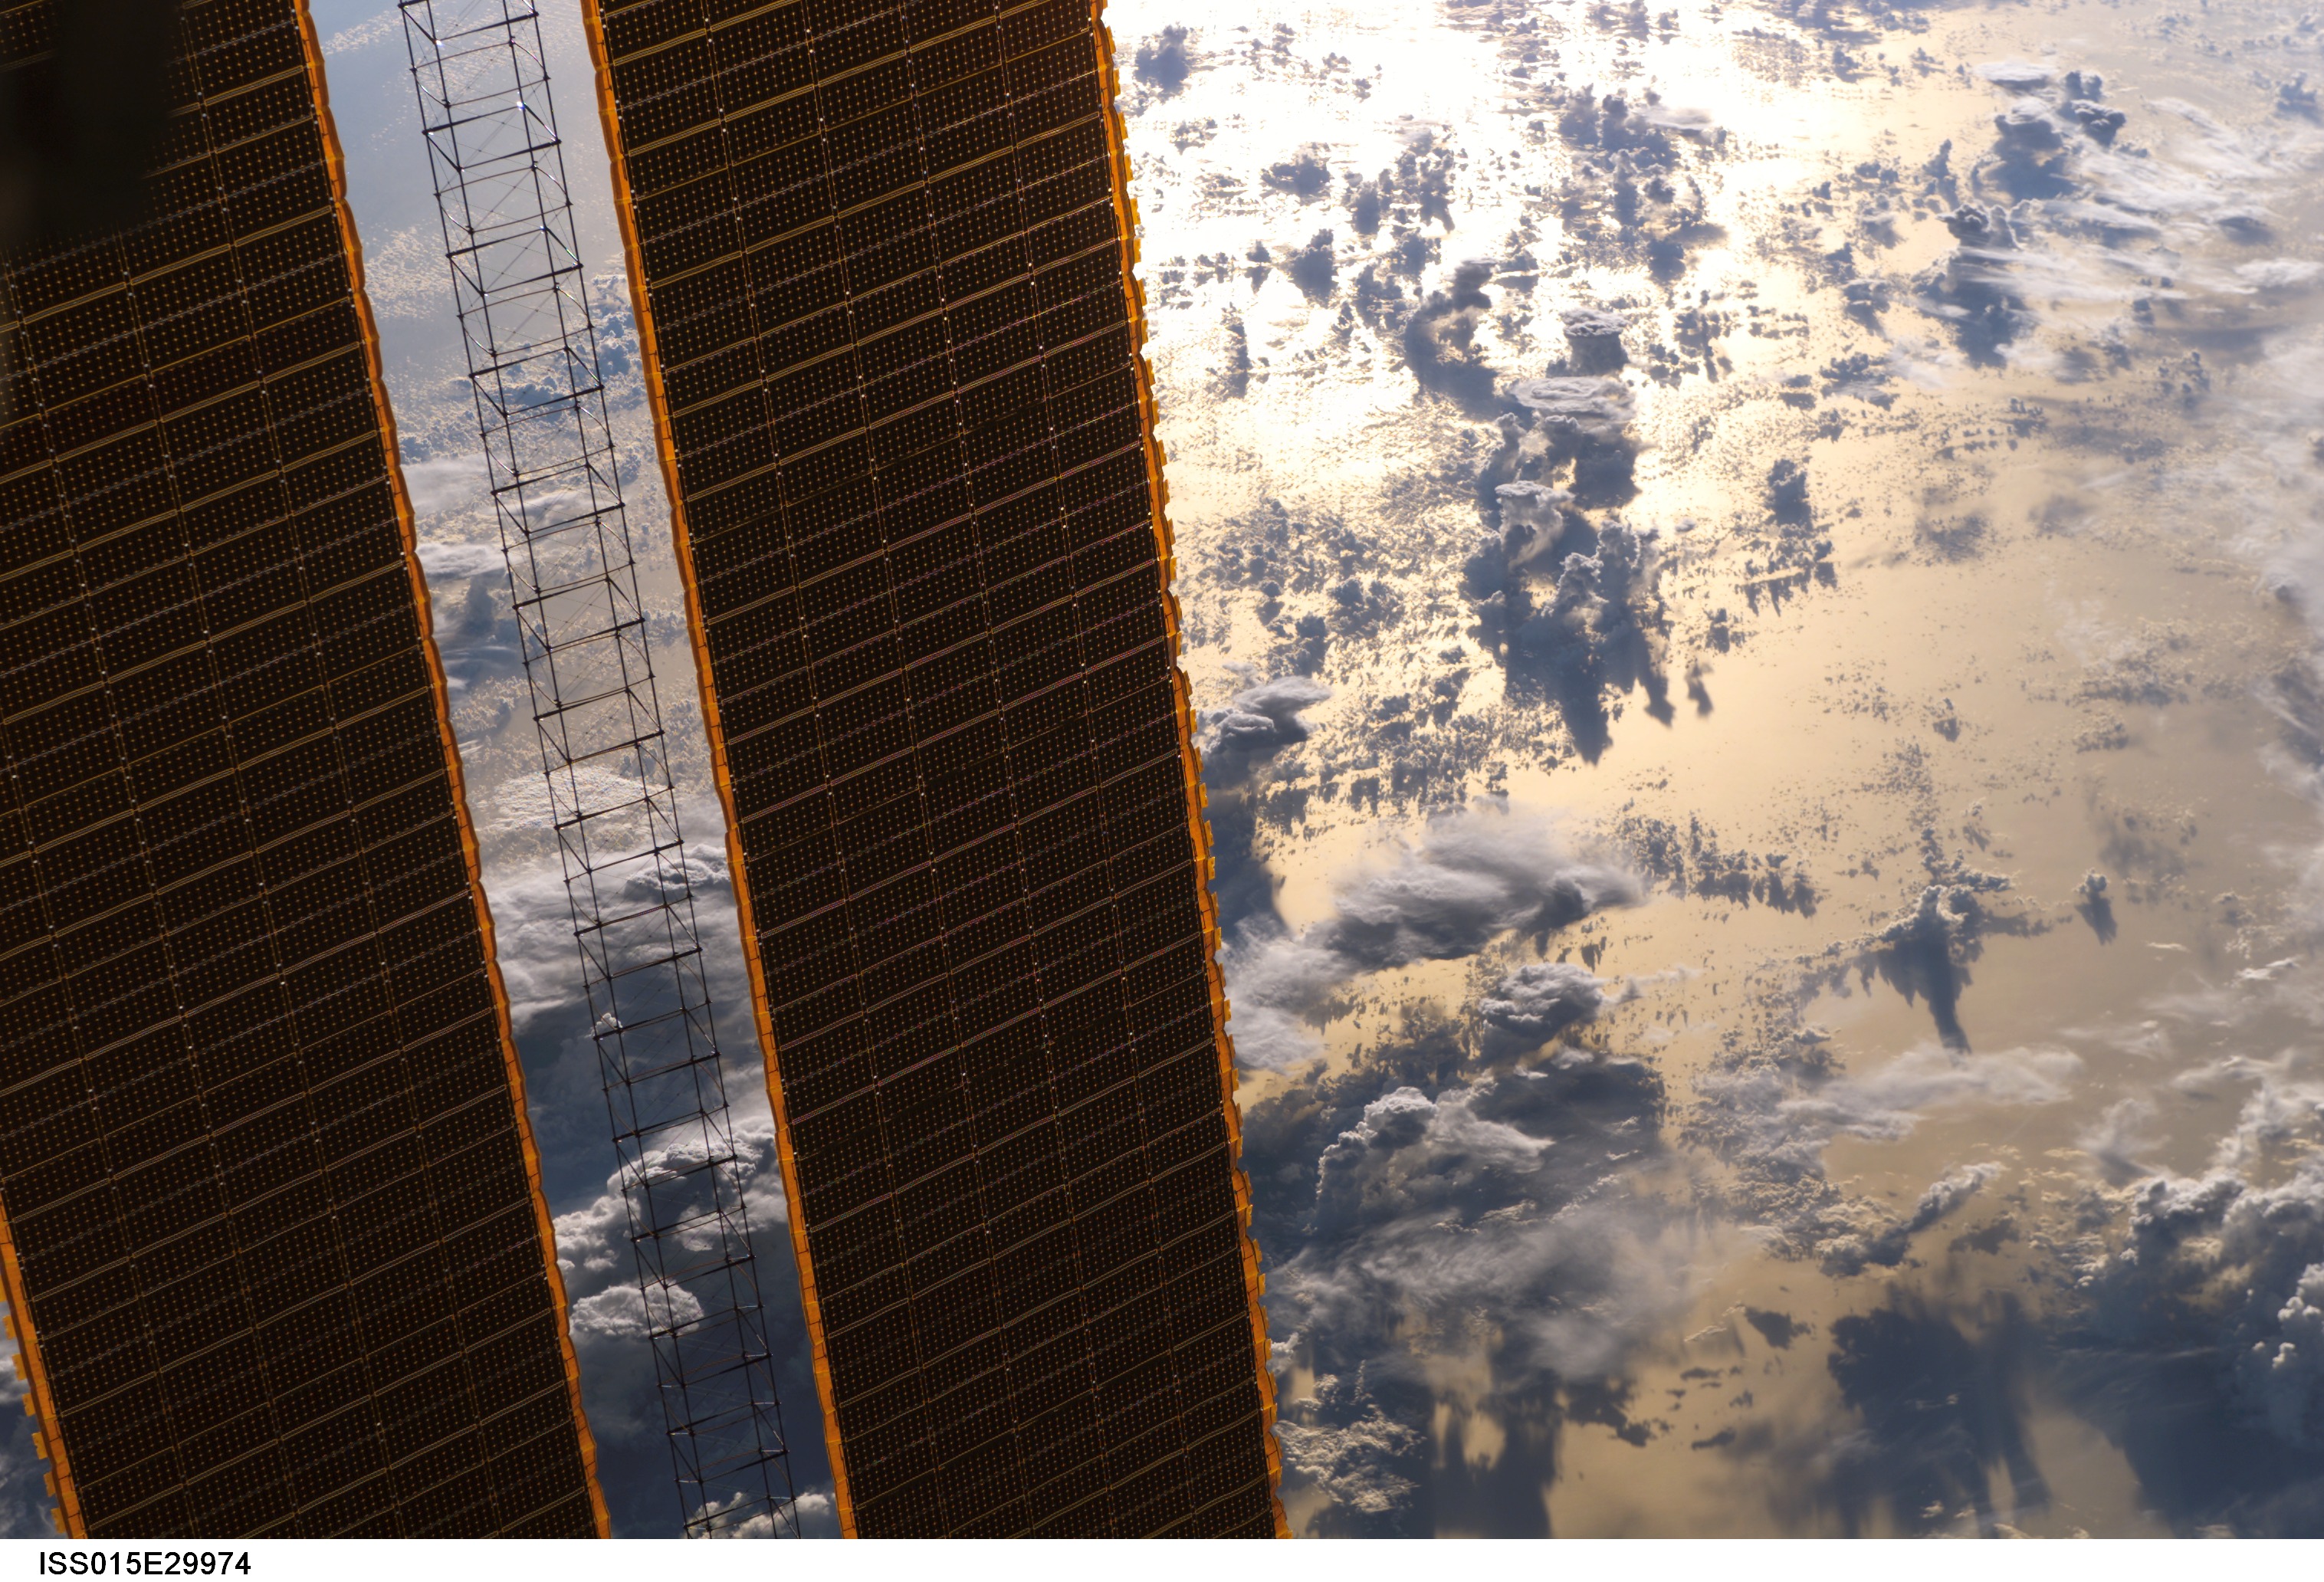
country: ATLANTIC OCEAN
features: CONVECTIVE CLOUDS, GLINT, ISS
